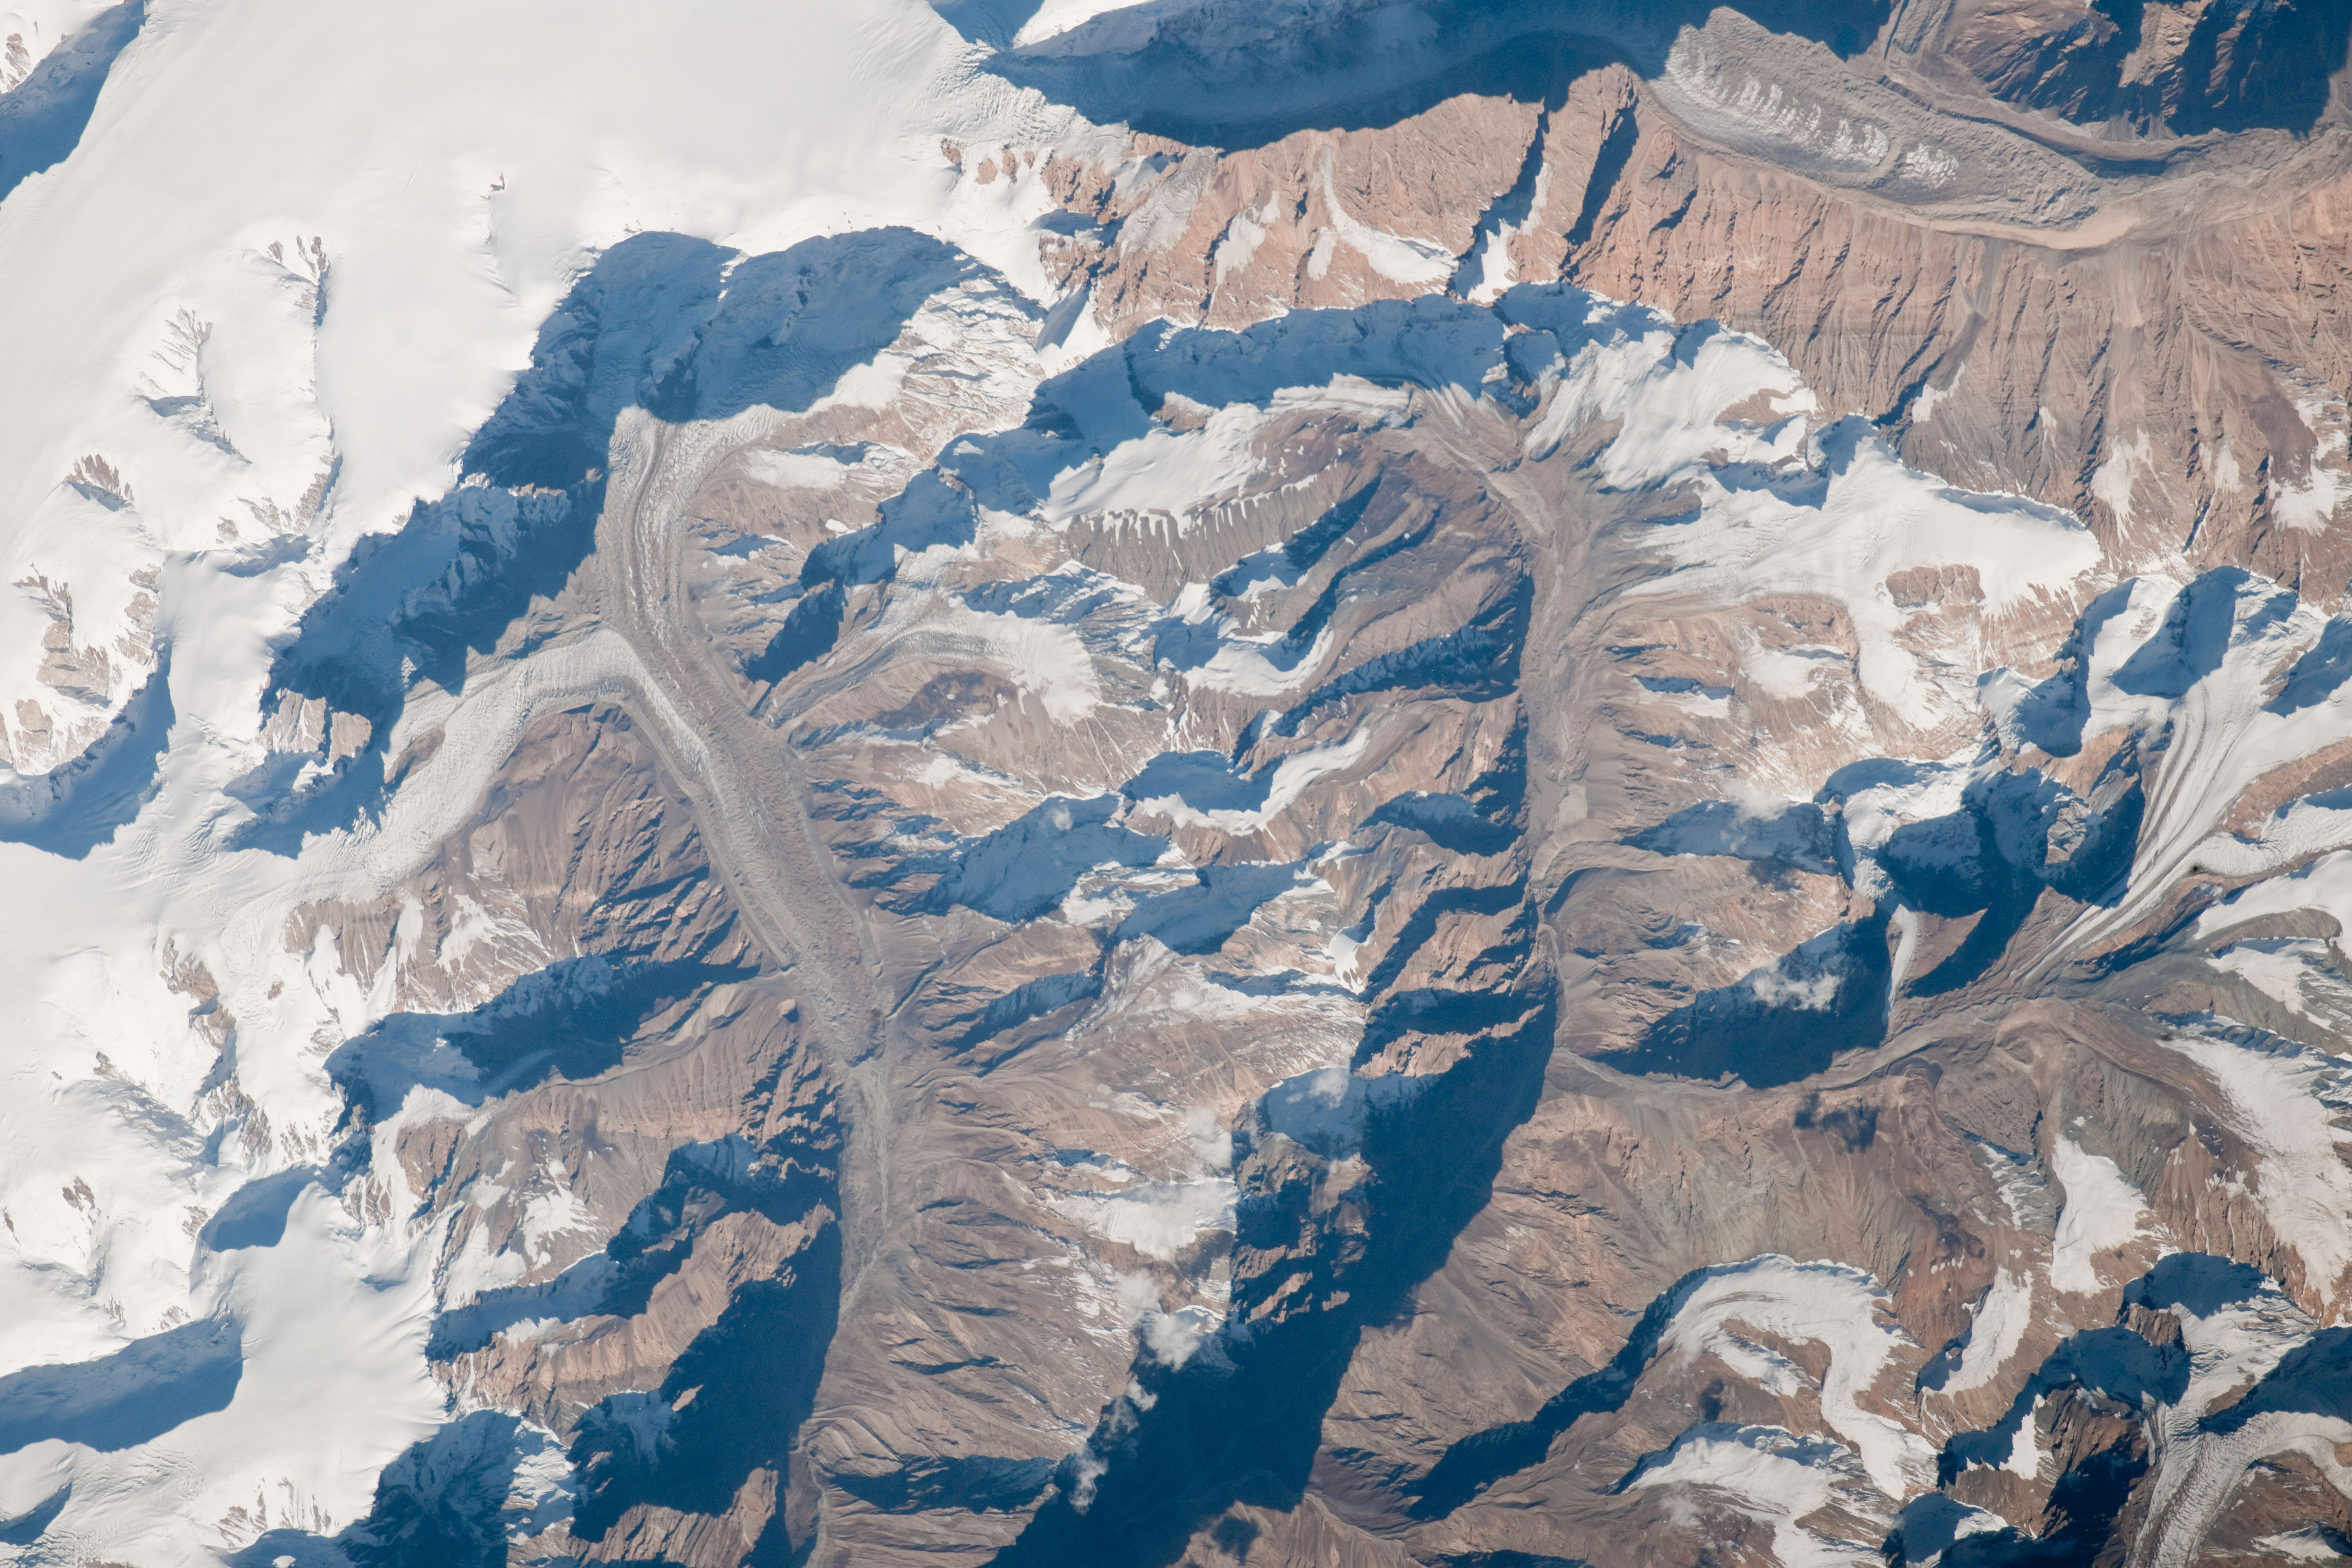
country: TAJIKISTAN
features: PAMIR MTS., FEDCHENKO ICE CAP
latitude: 38.5
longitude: 72.2
